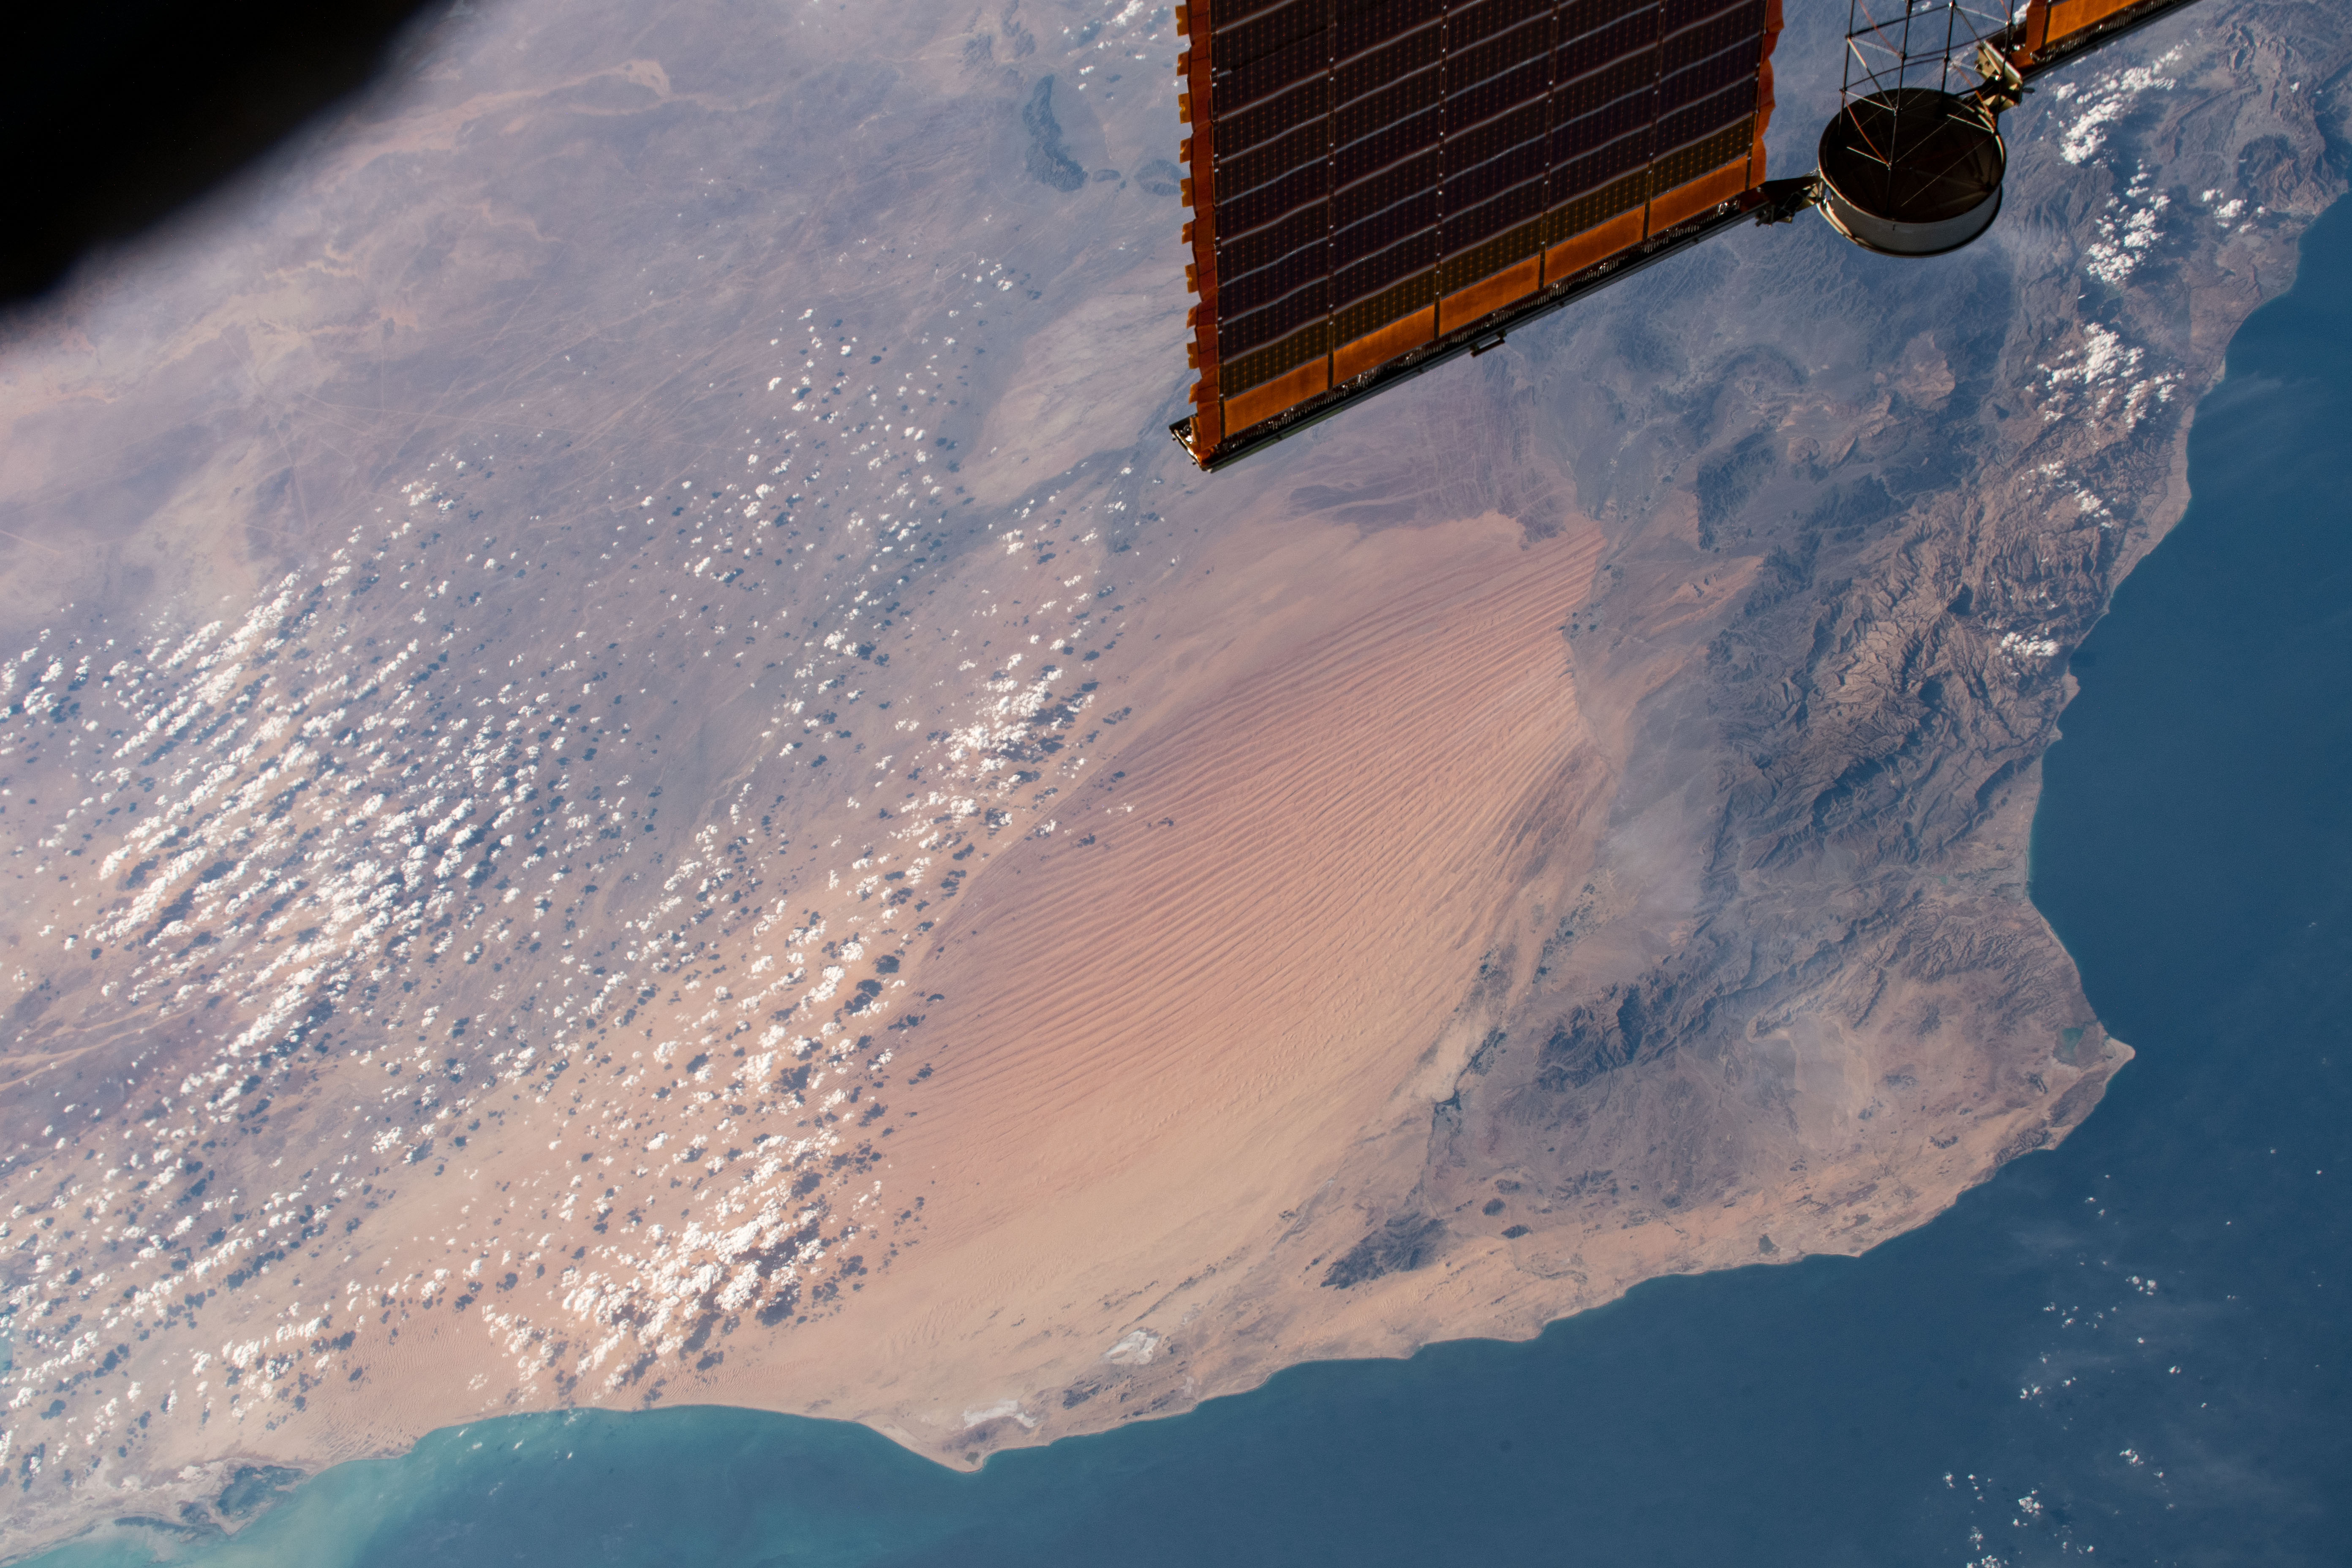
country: OMAN
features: AL HAJAR MOUNTAINS, WAHIBA SANDS DESERT
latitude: 22.0
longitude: 58.5
